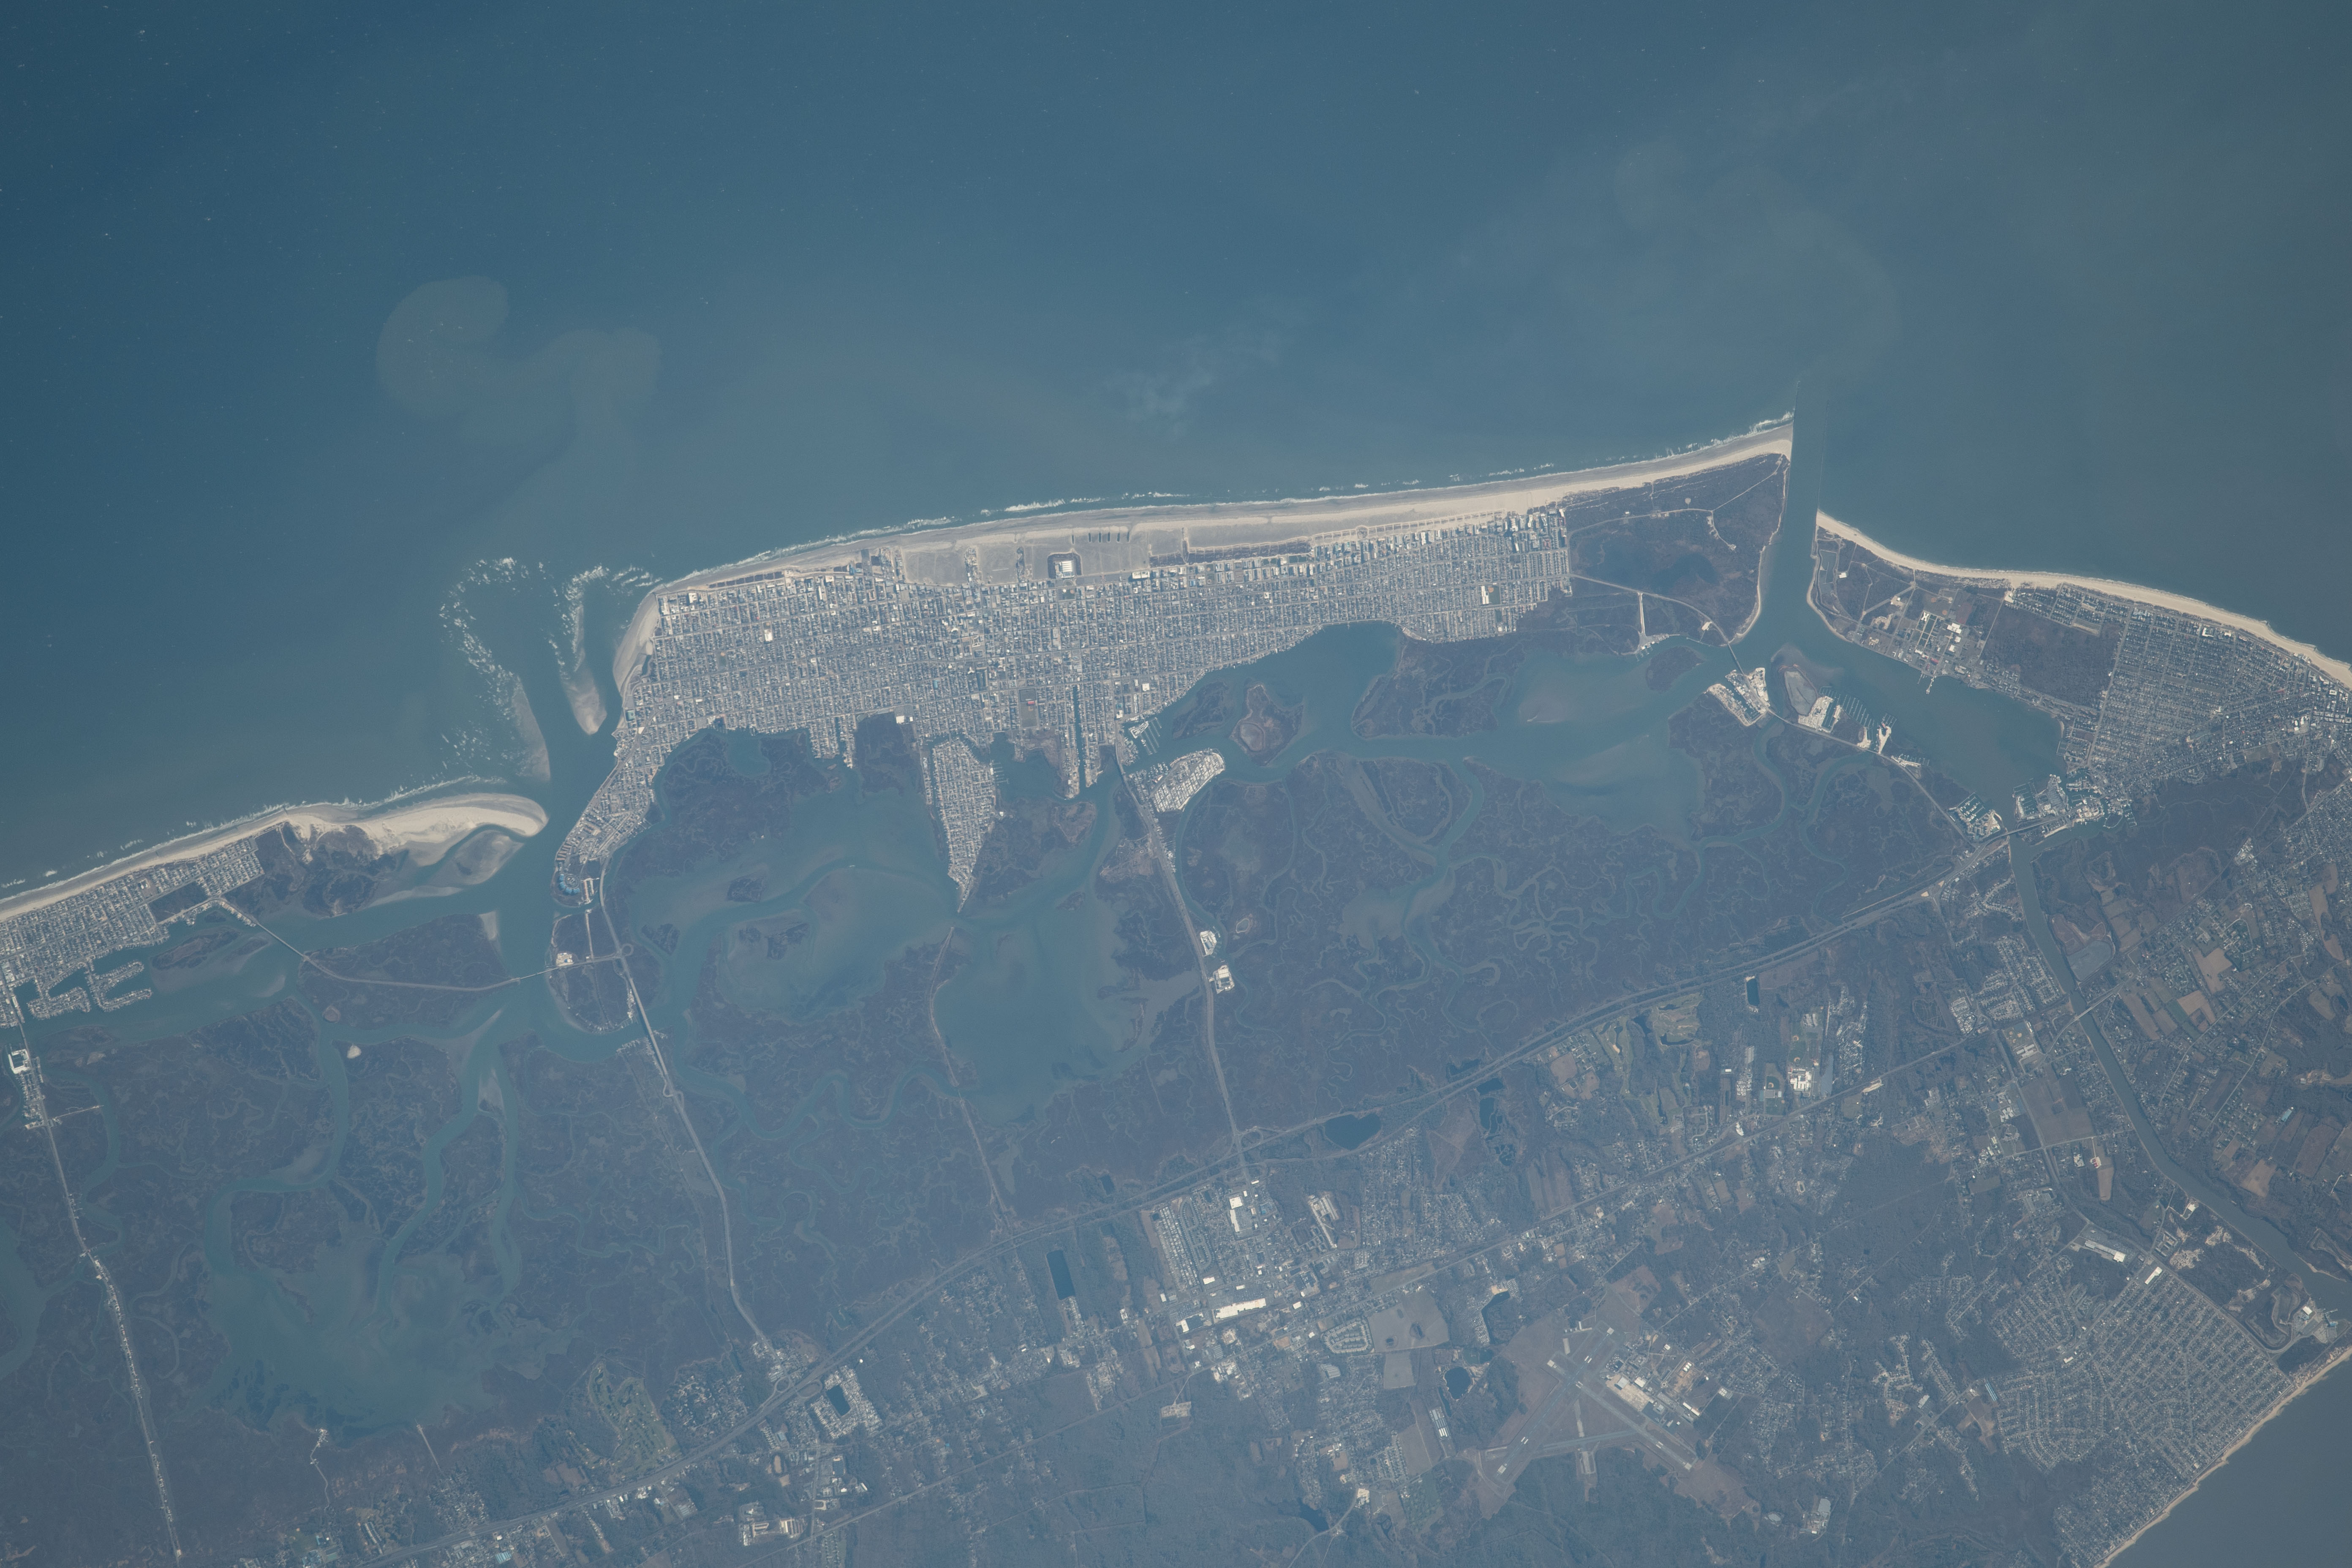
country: USA-NEW JERSEY
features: CAPE MAY,WILDWOOD,STONE HARBOR
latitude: 39.0
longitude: -74.8
